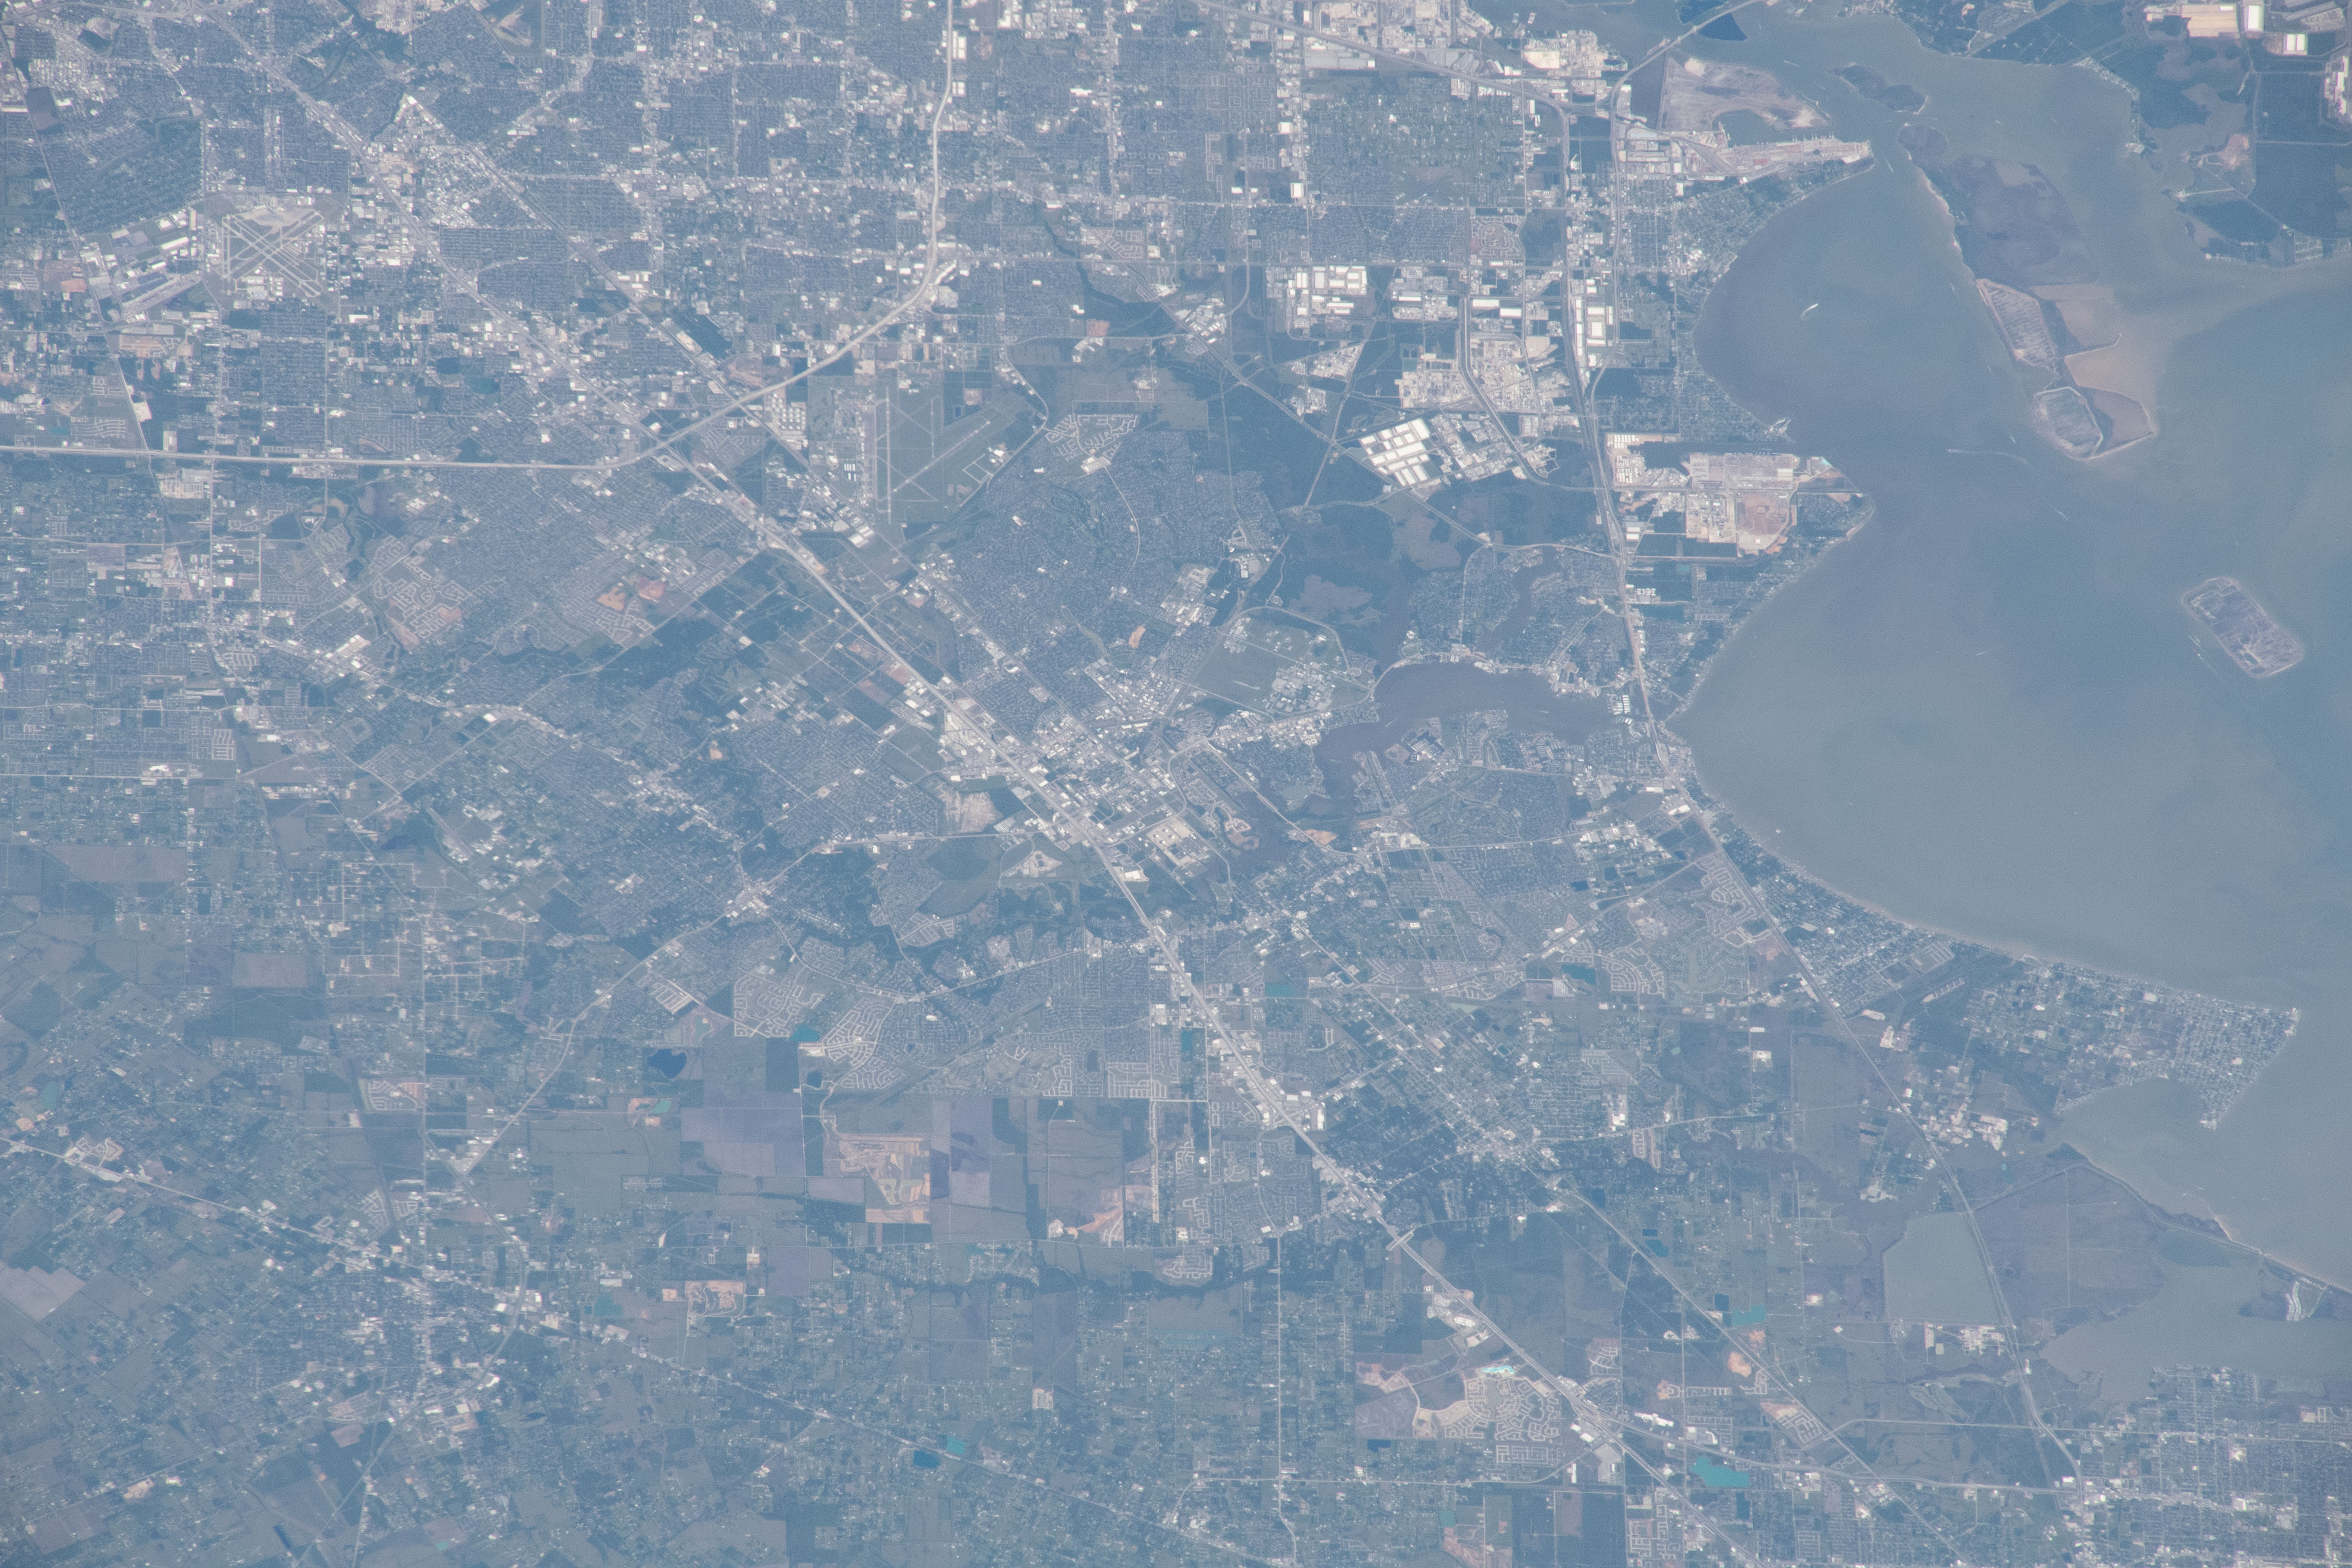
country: USA-TEXAS
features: TRINITY BAY, LEAGUE CITY
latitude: 29.6
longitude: -95.2
